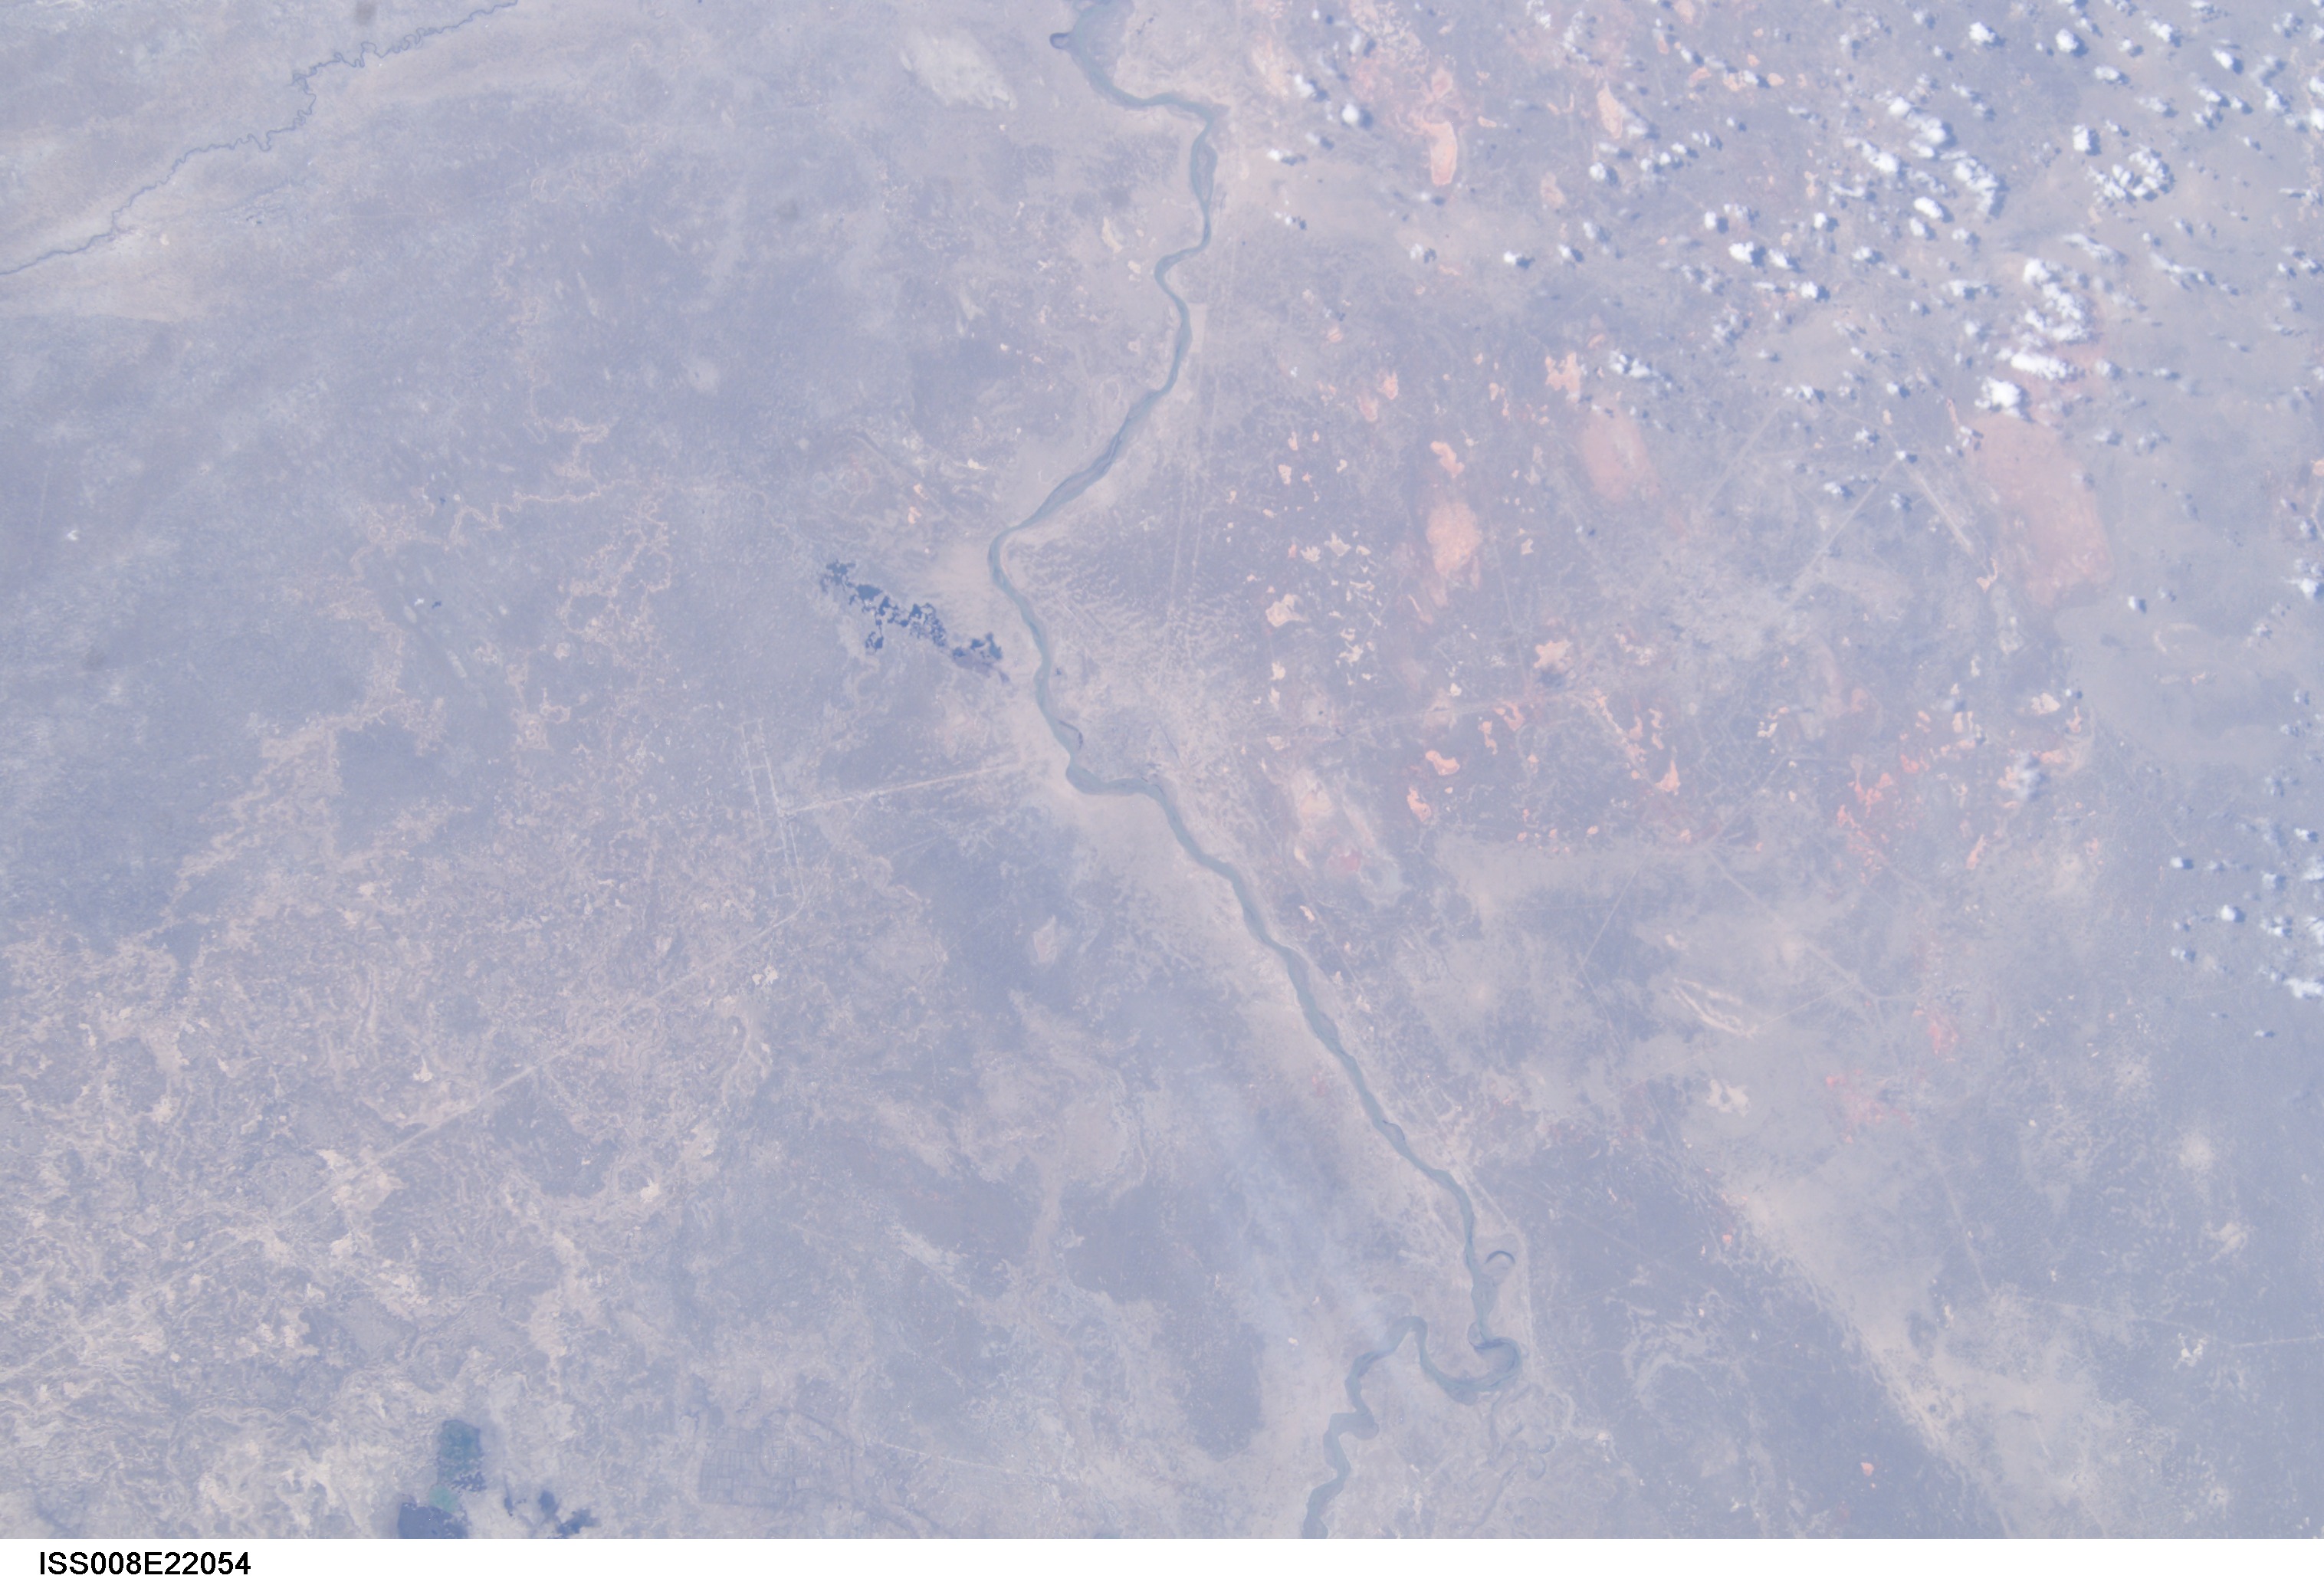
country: KAZAKHSTAN
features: BAYKONUR, SYRDARYA RIVER, ROADS
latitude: 45.5
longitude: 63.5
